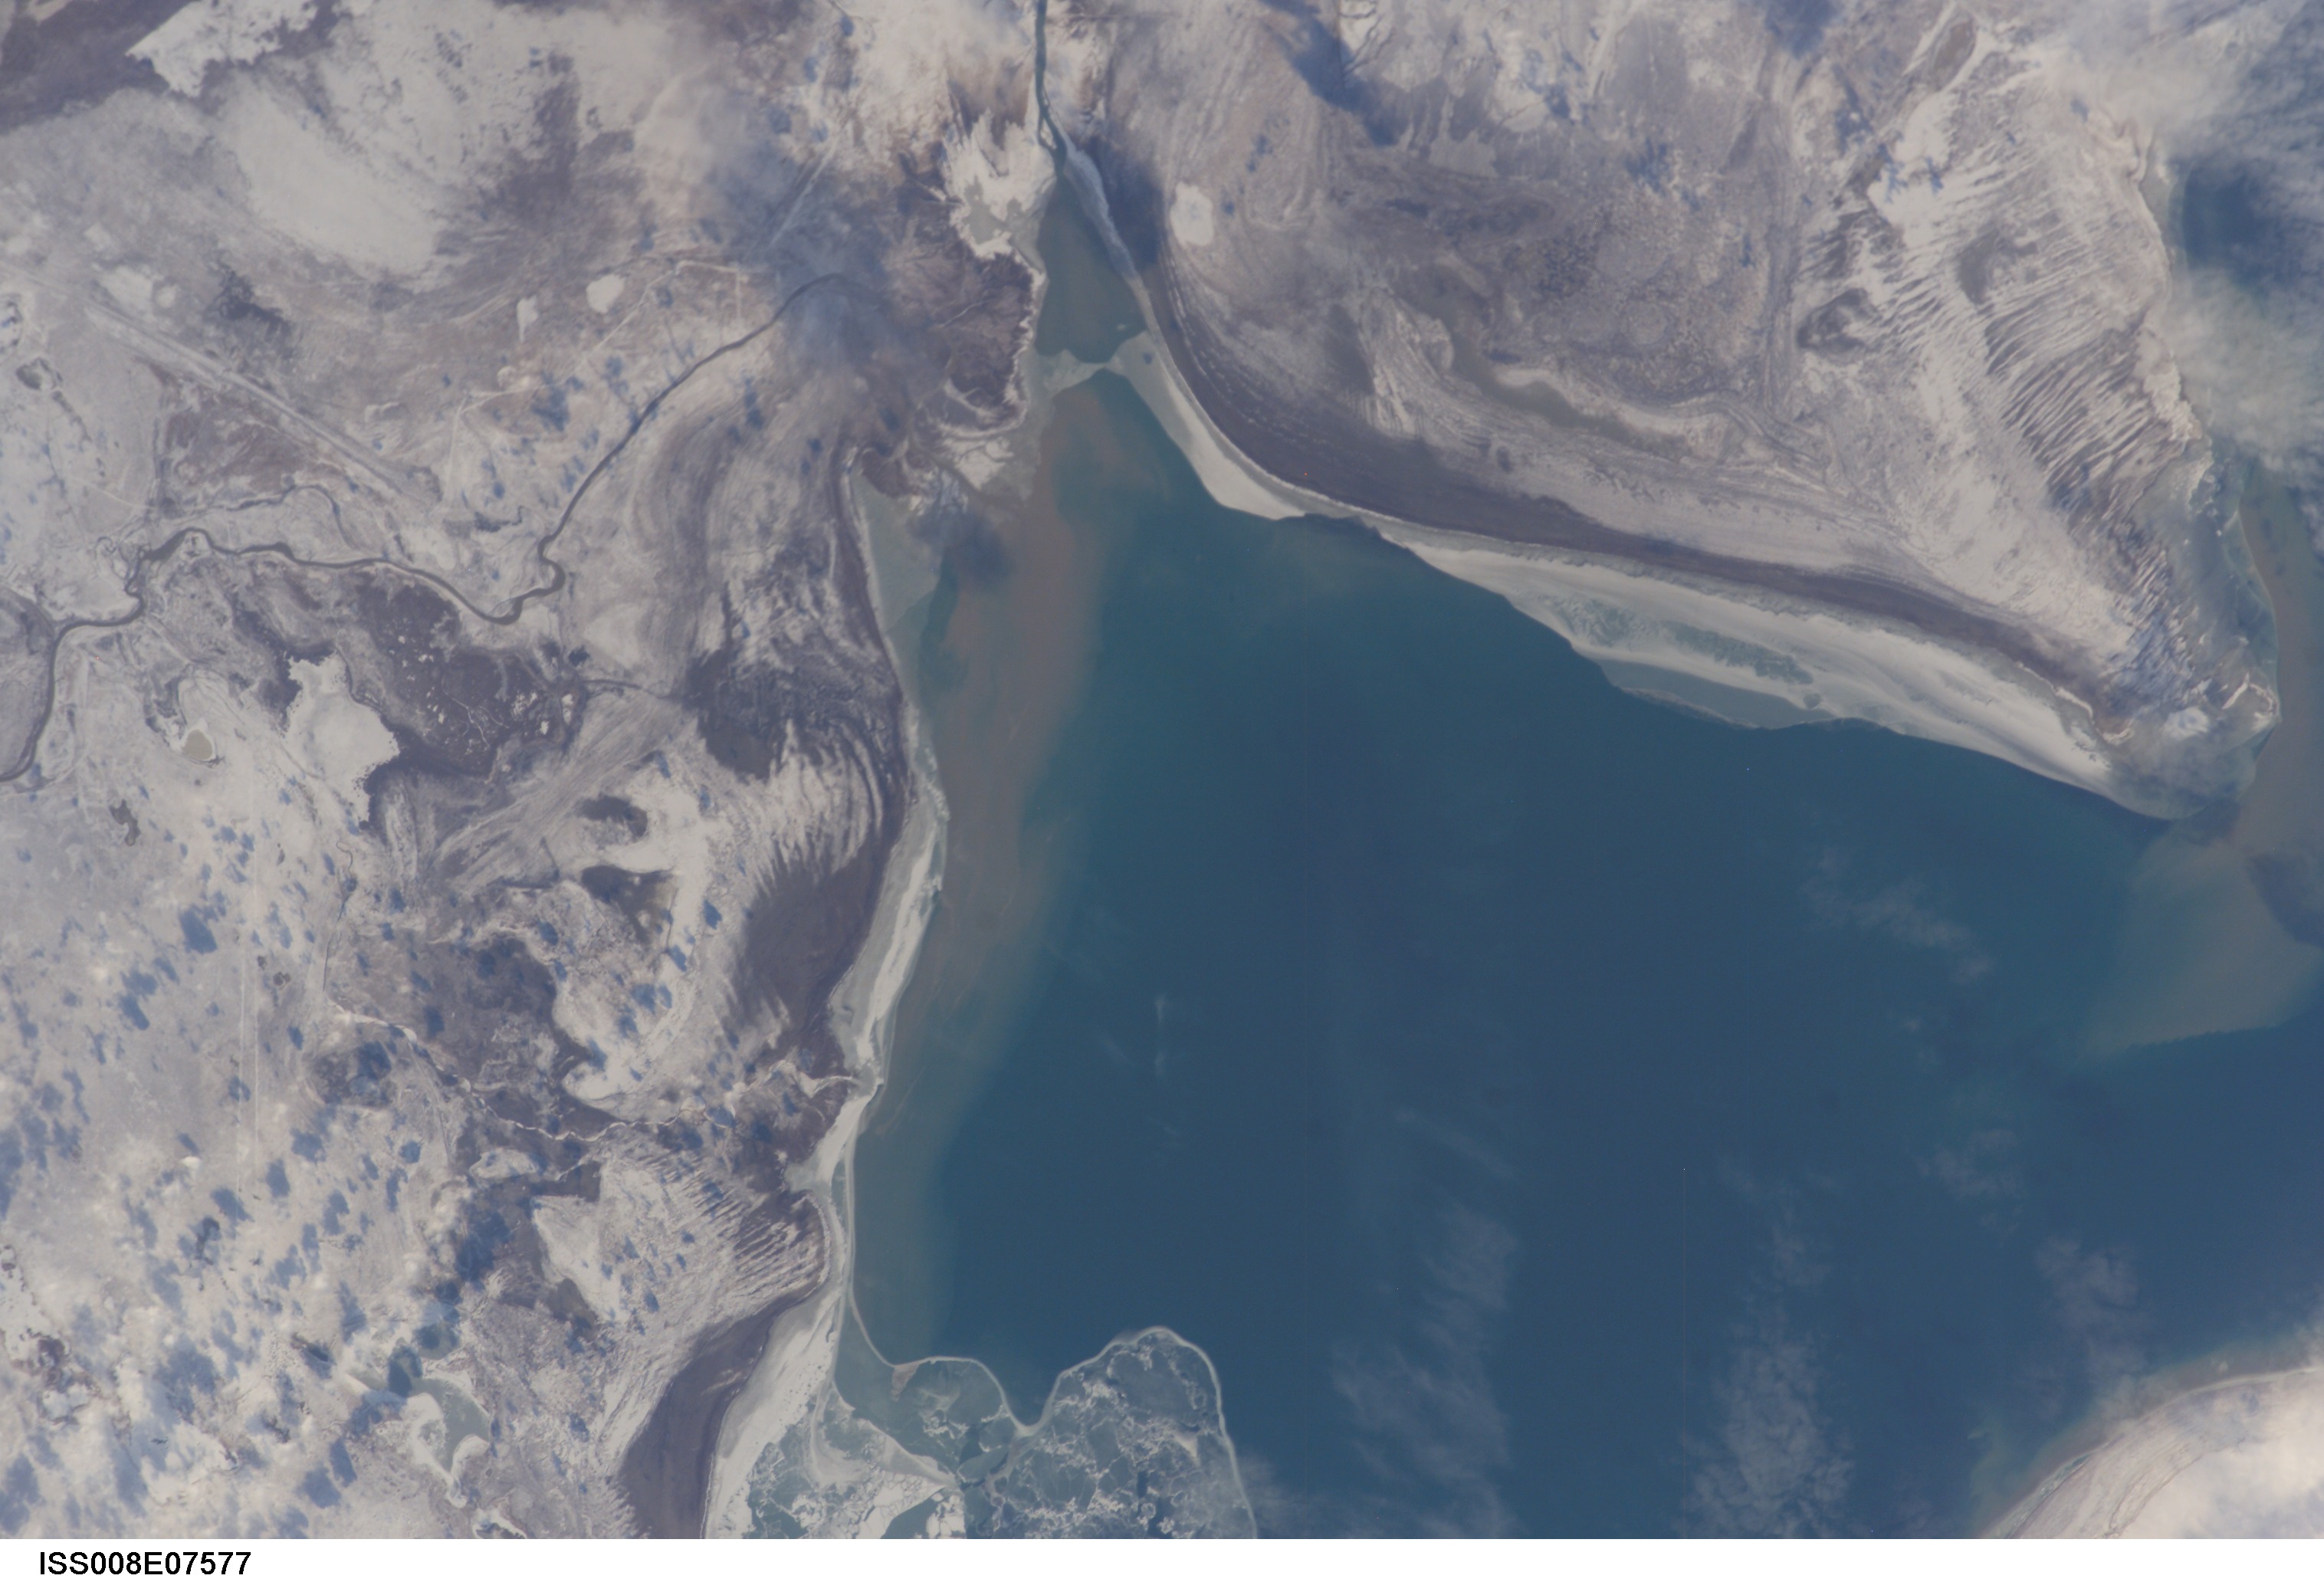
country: KAZAKHSTAN
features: ARAL SEA
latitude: 46.0
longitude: 61.0
